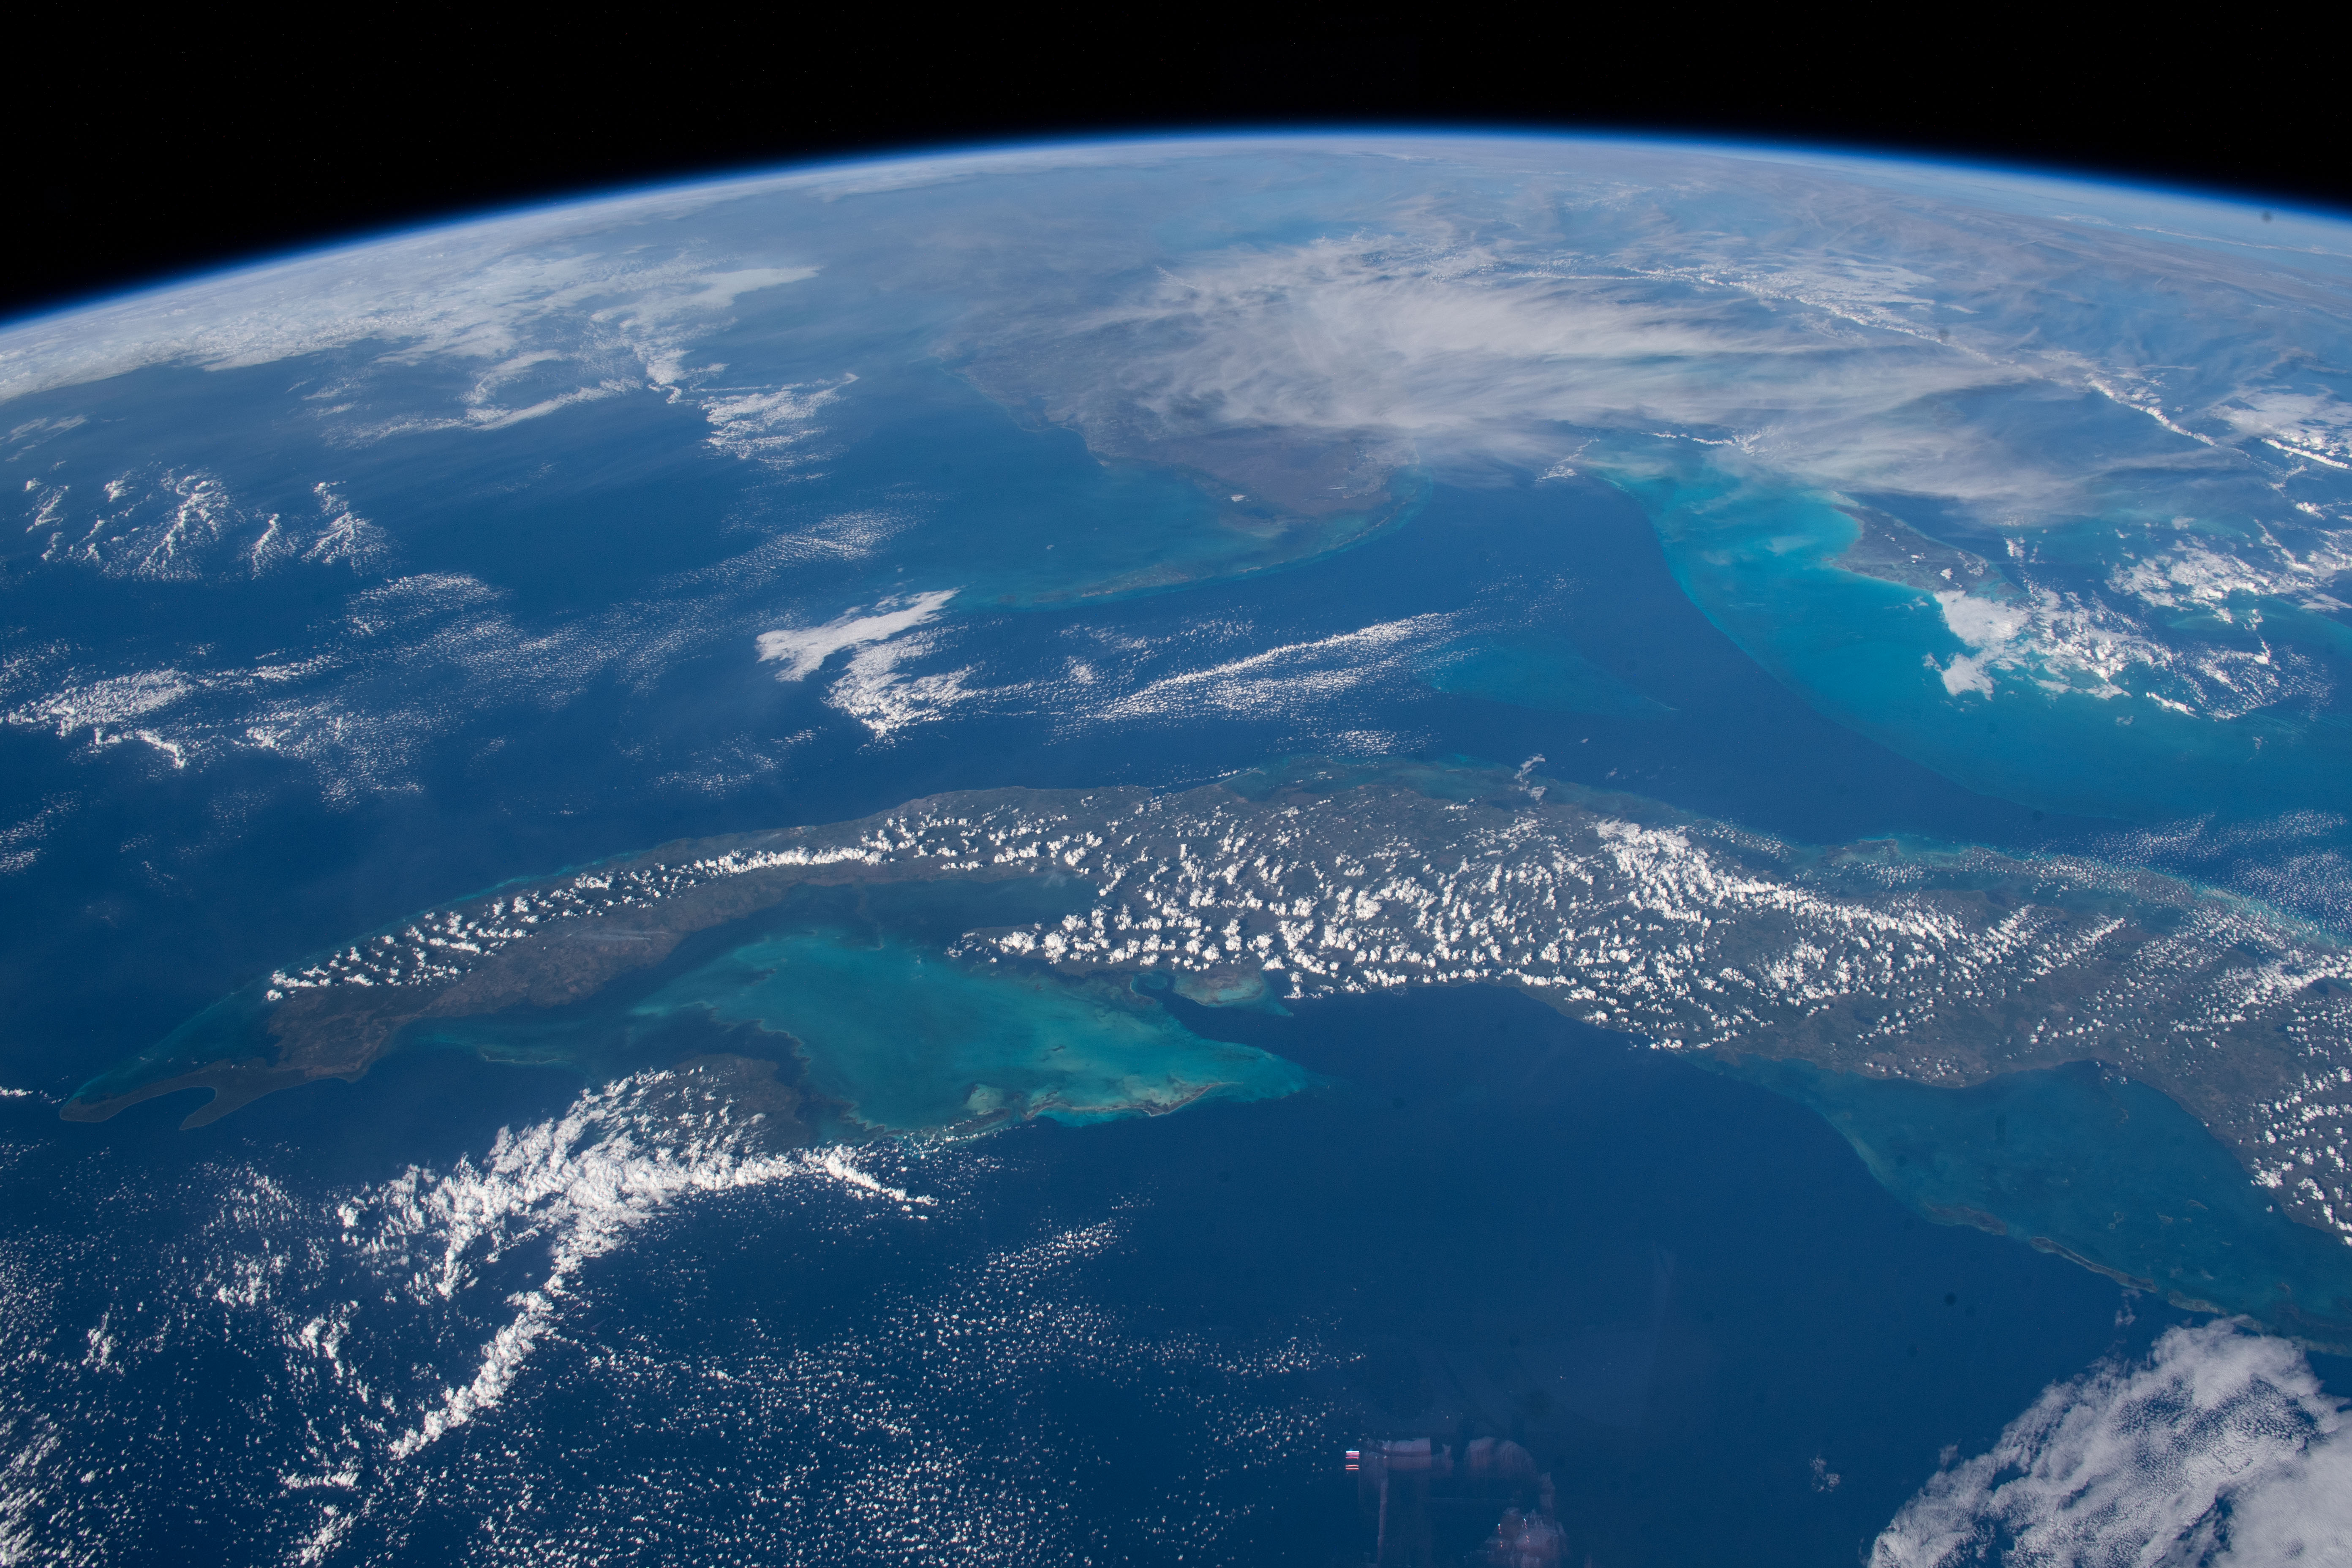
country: CUBA
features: CUBA
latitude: 23.5
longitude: -81.0
